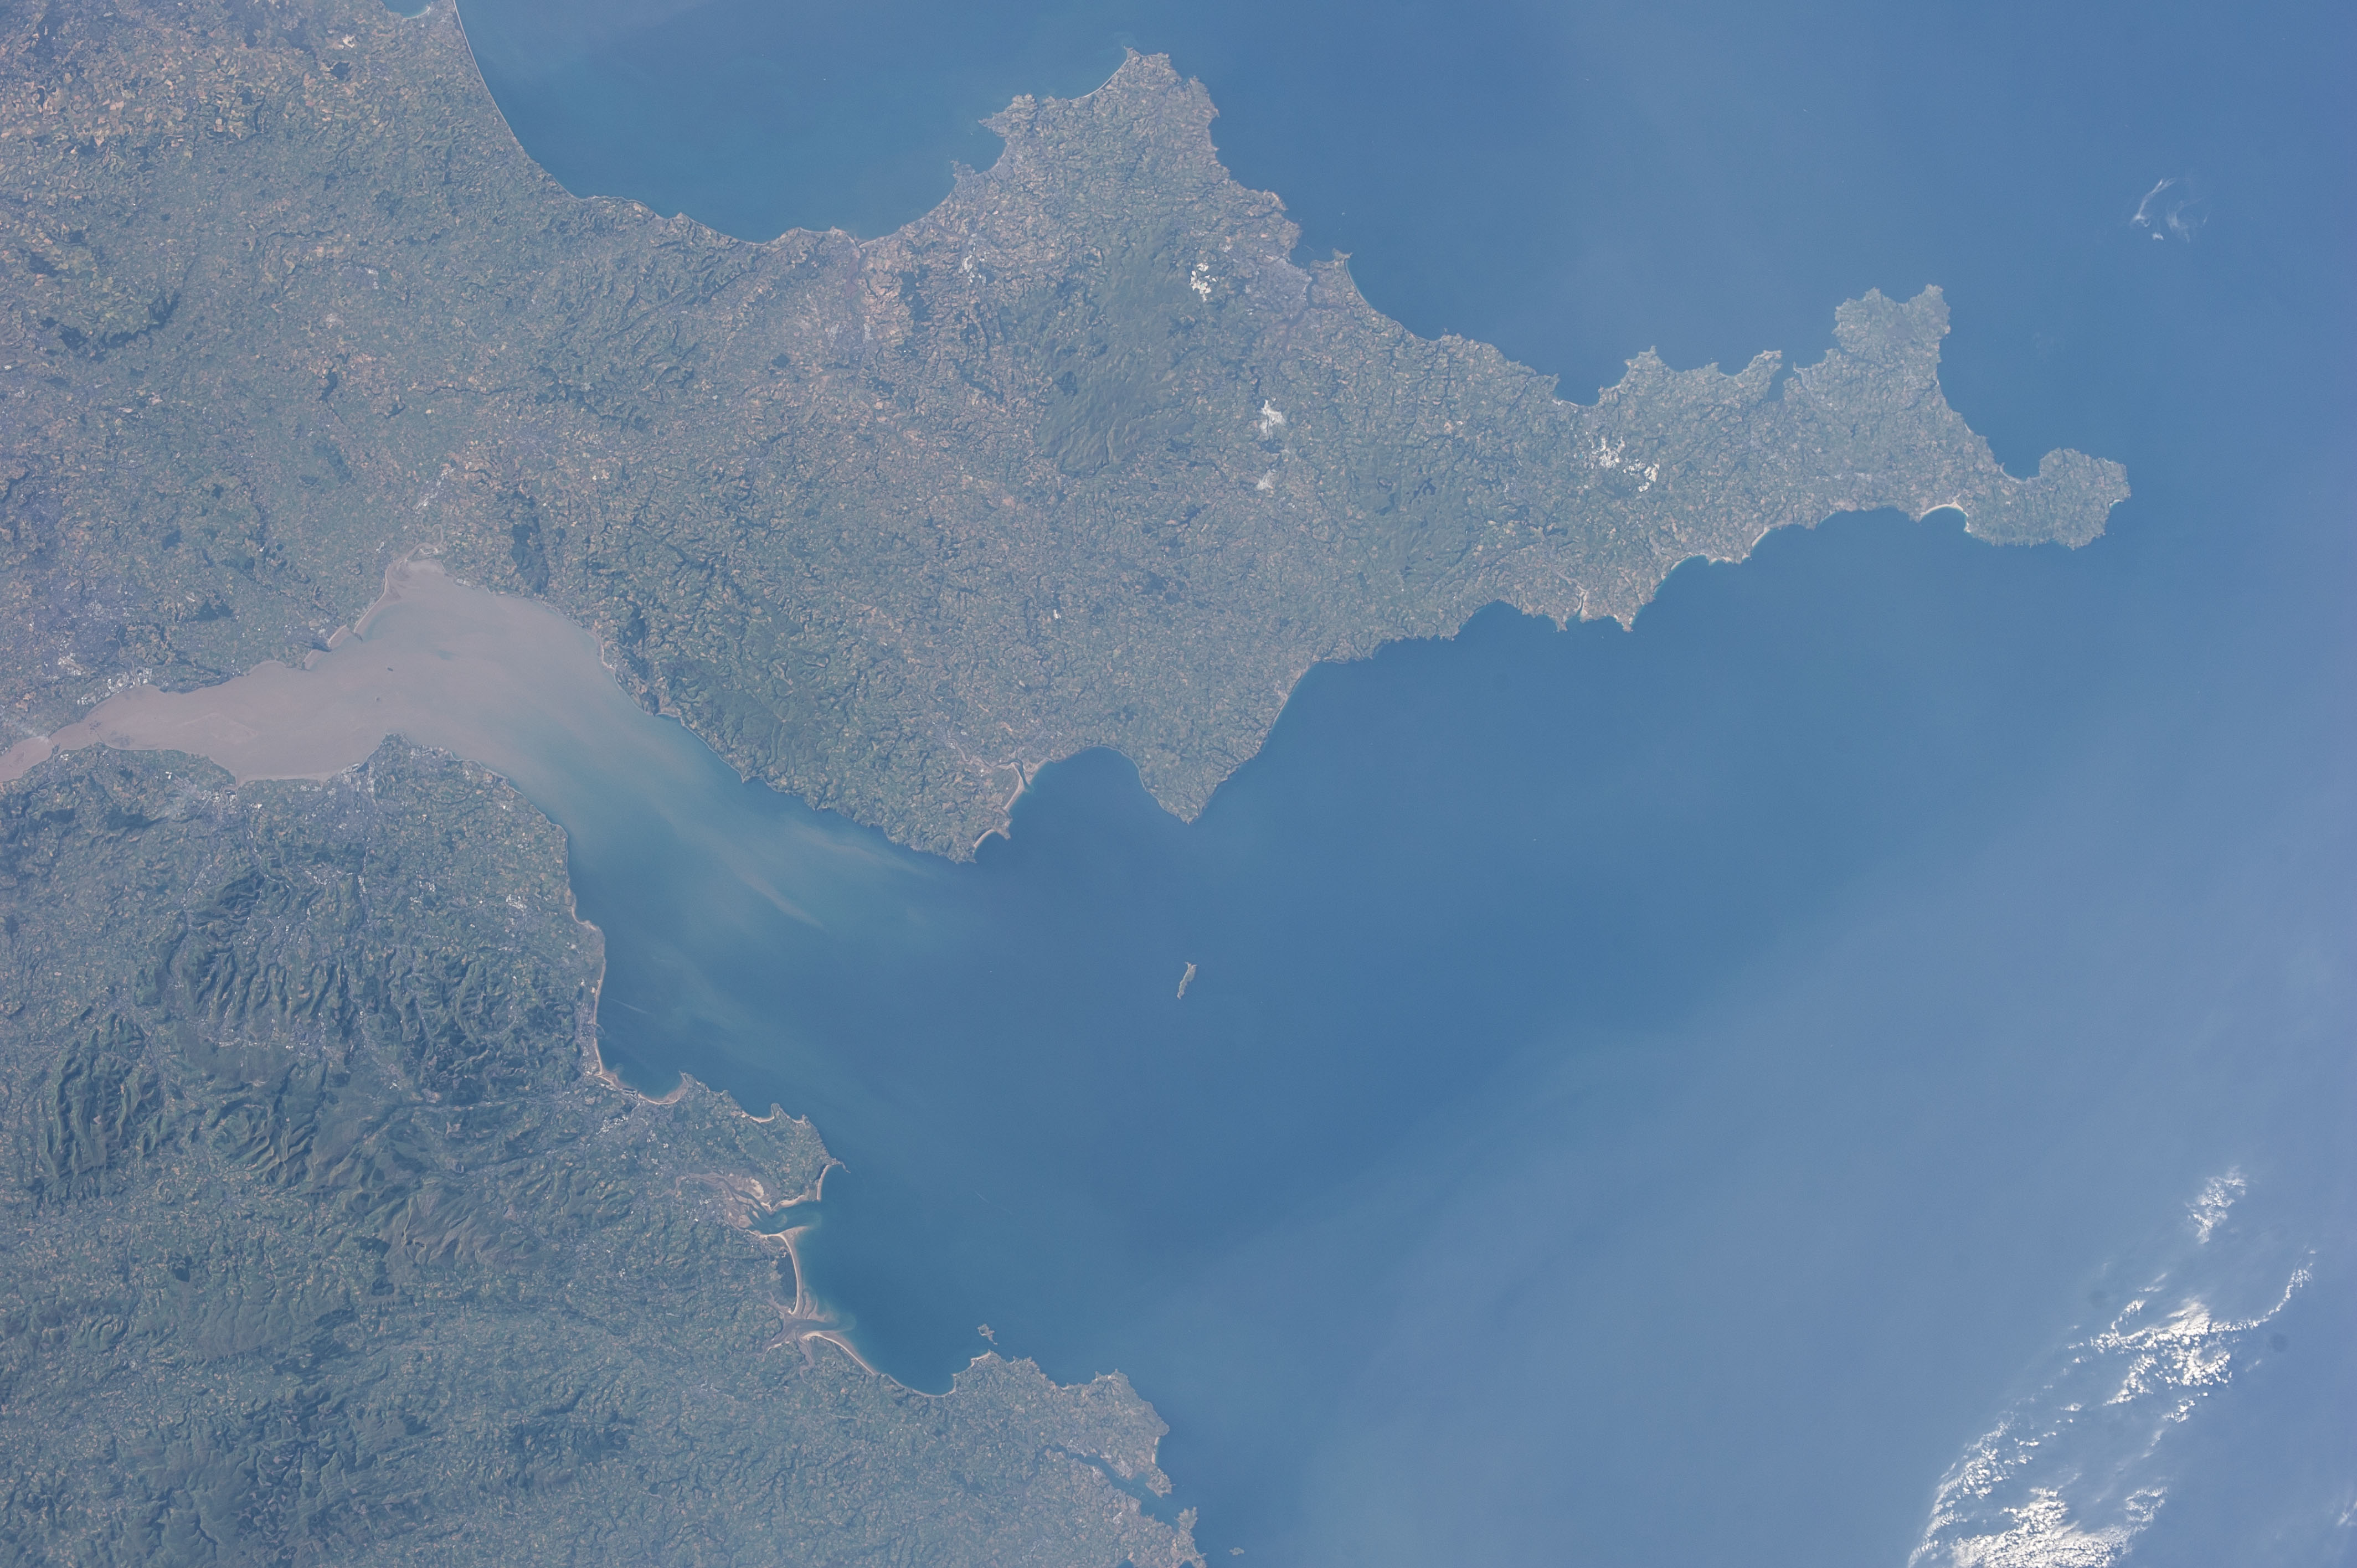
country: UK-ENGLAND
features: S.
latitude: 51.0
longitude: -4.5
